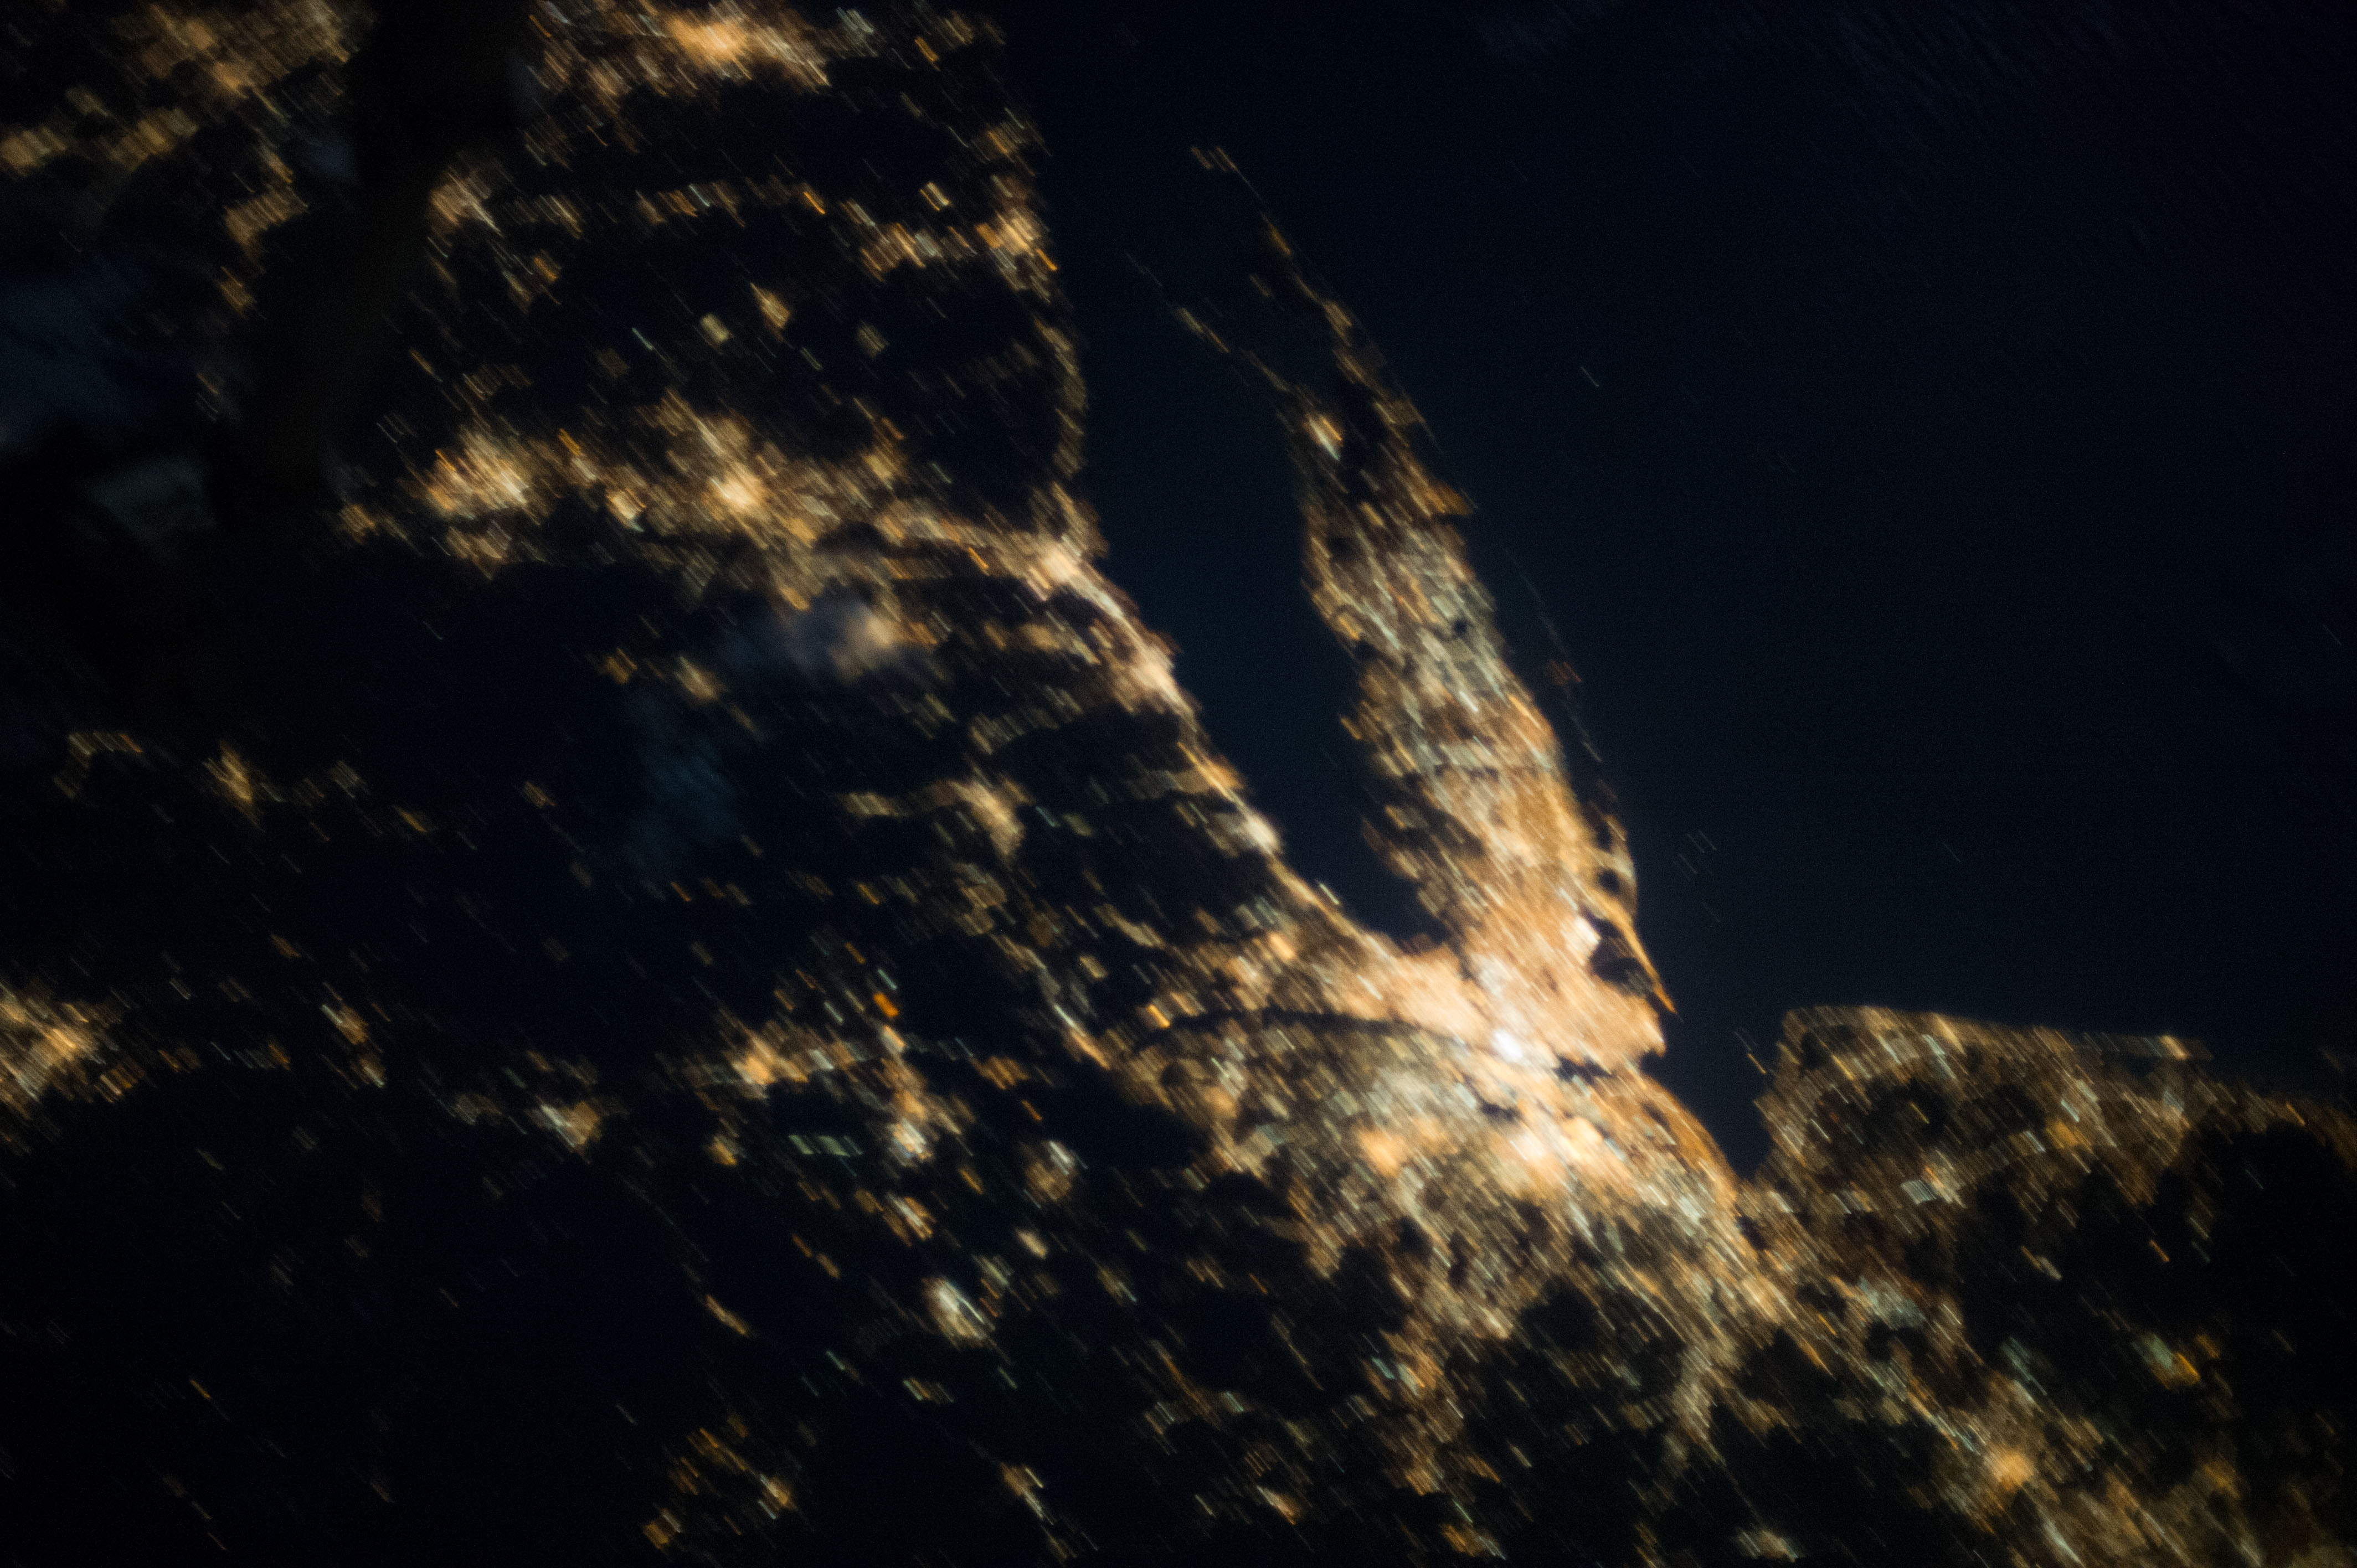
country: USA-CONNECTICUT
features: NEW YORK-BRIDGEPORT-NEW HAVEN-HARTFORD-PROVIDENCE REGION AT NIGHT, BLURRED
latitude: 41.0
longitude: -73.5
